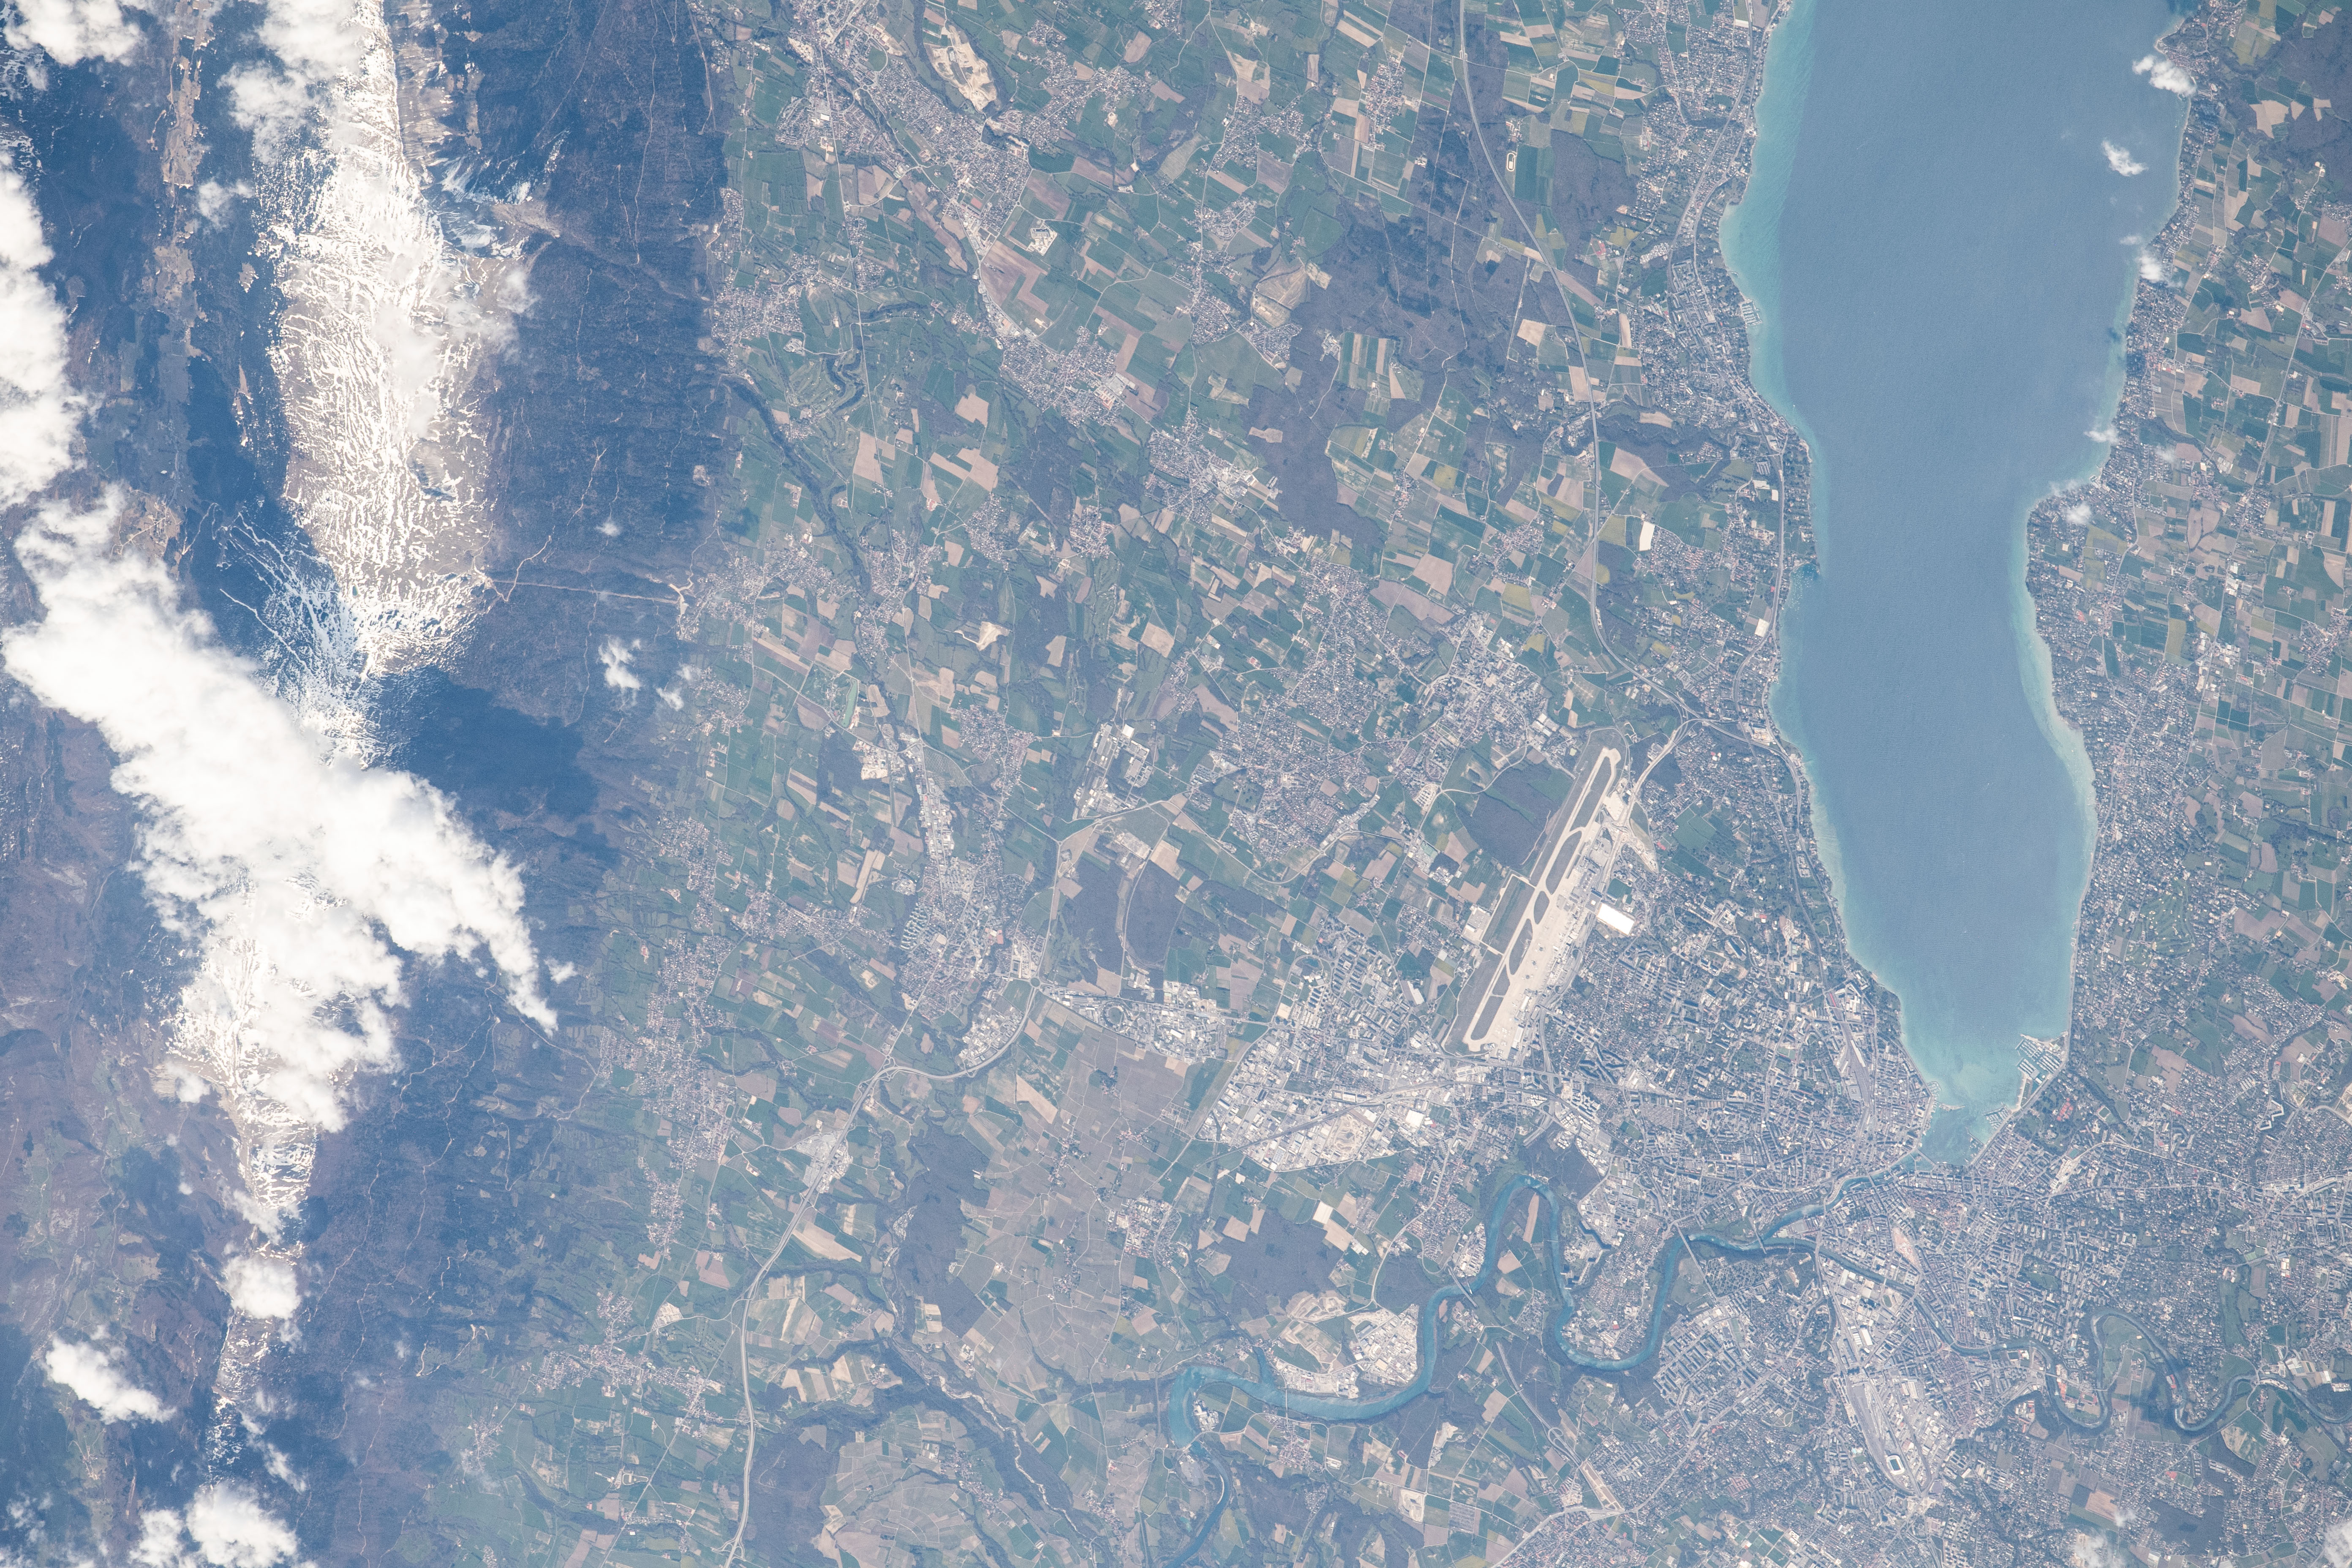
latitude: 46.3
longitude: 6.1
